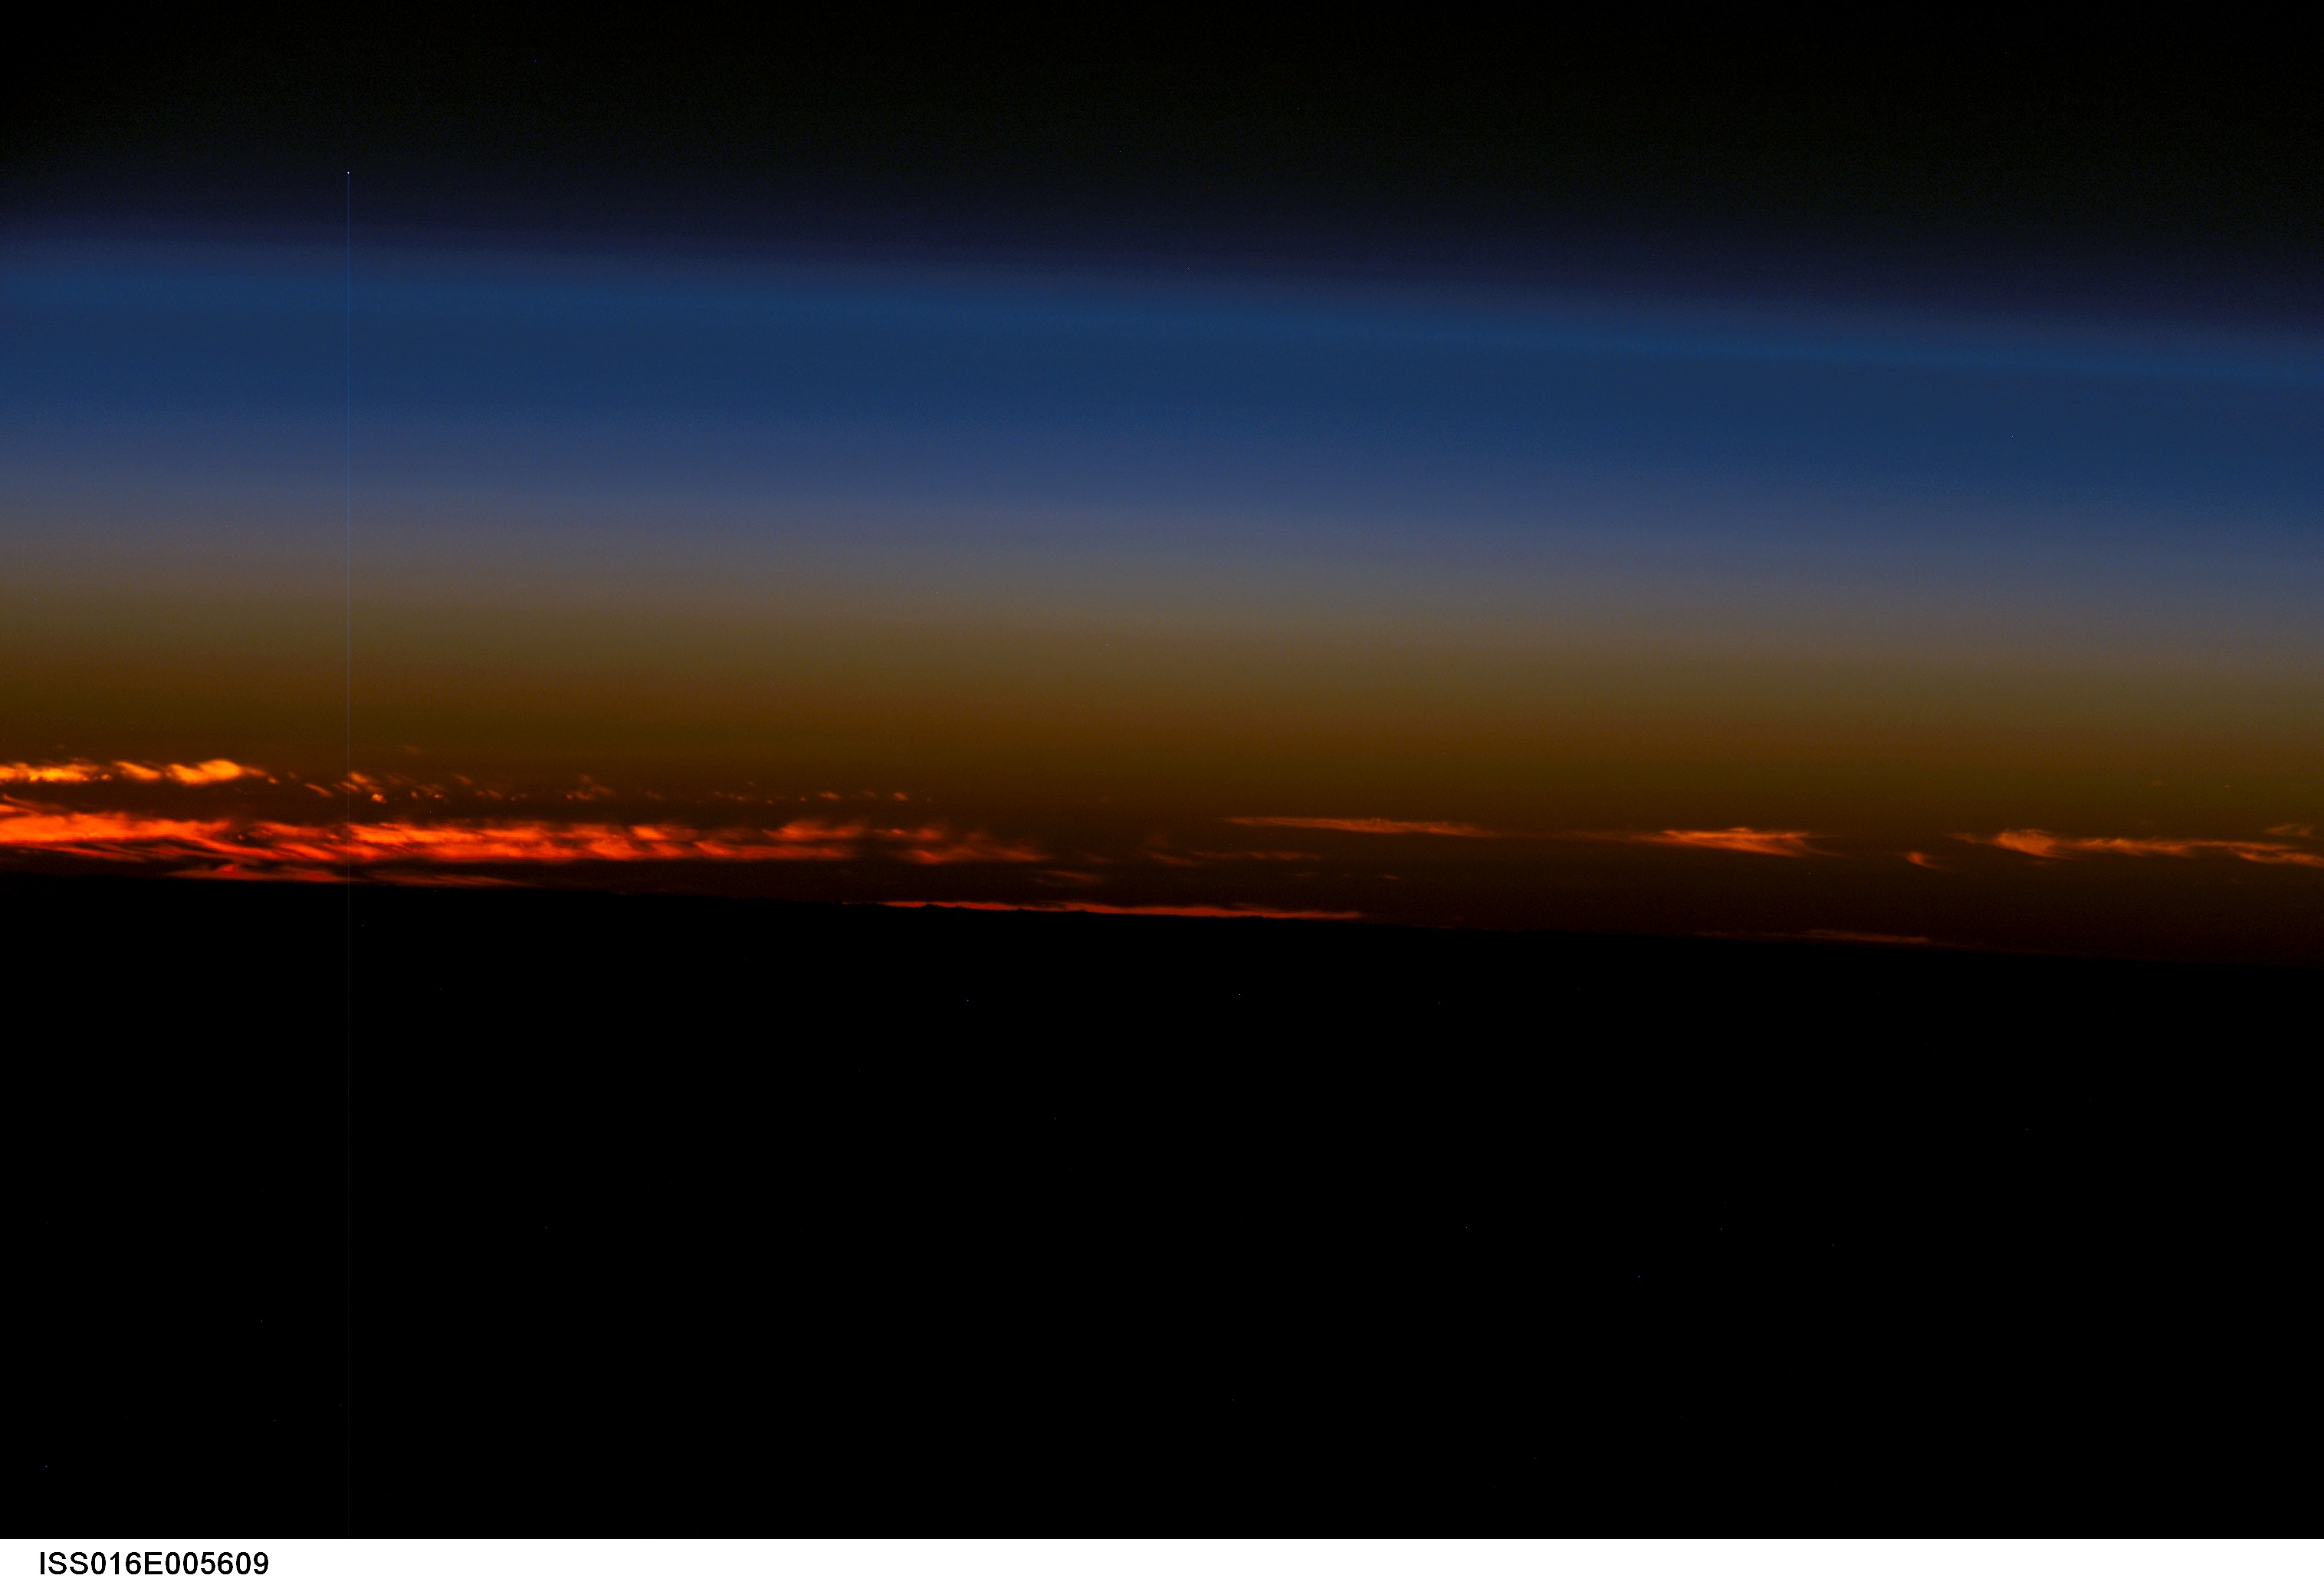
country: ATLANTIC OCEAN
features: ATMOSPHERIC LIMB, DUSK
